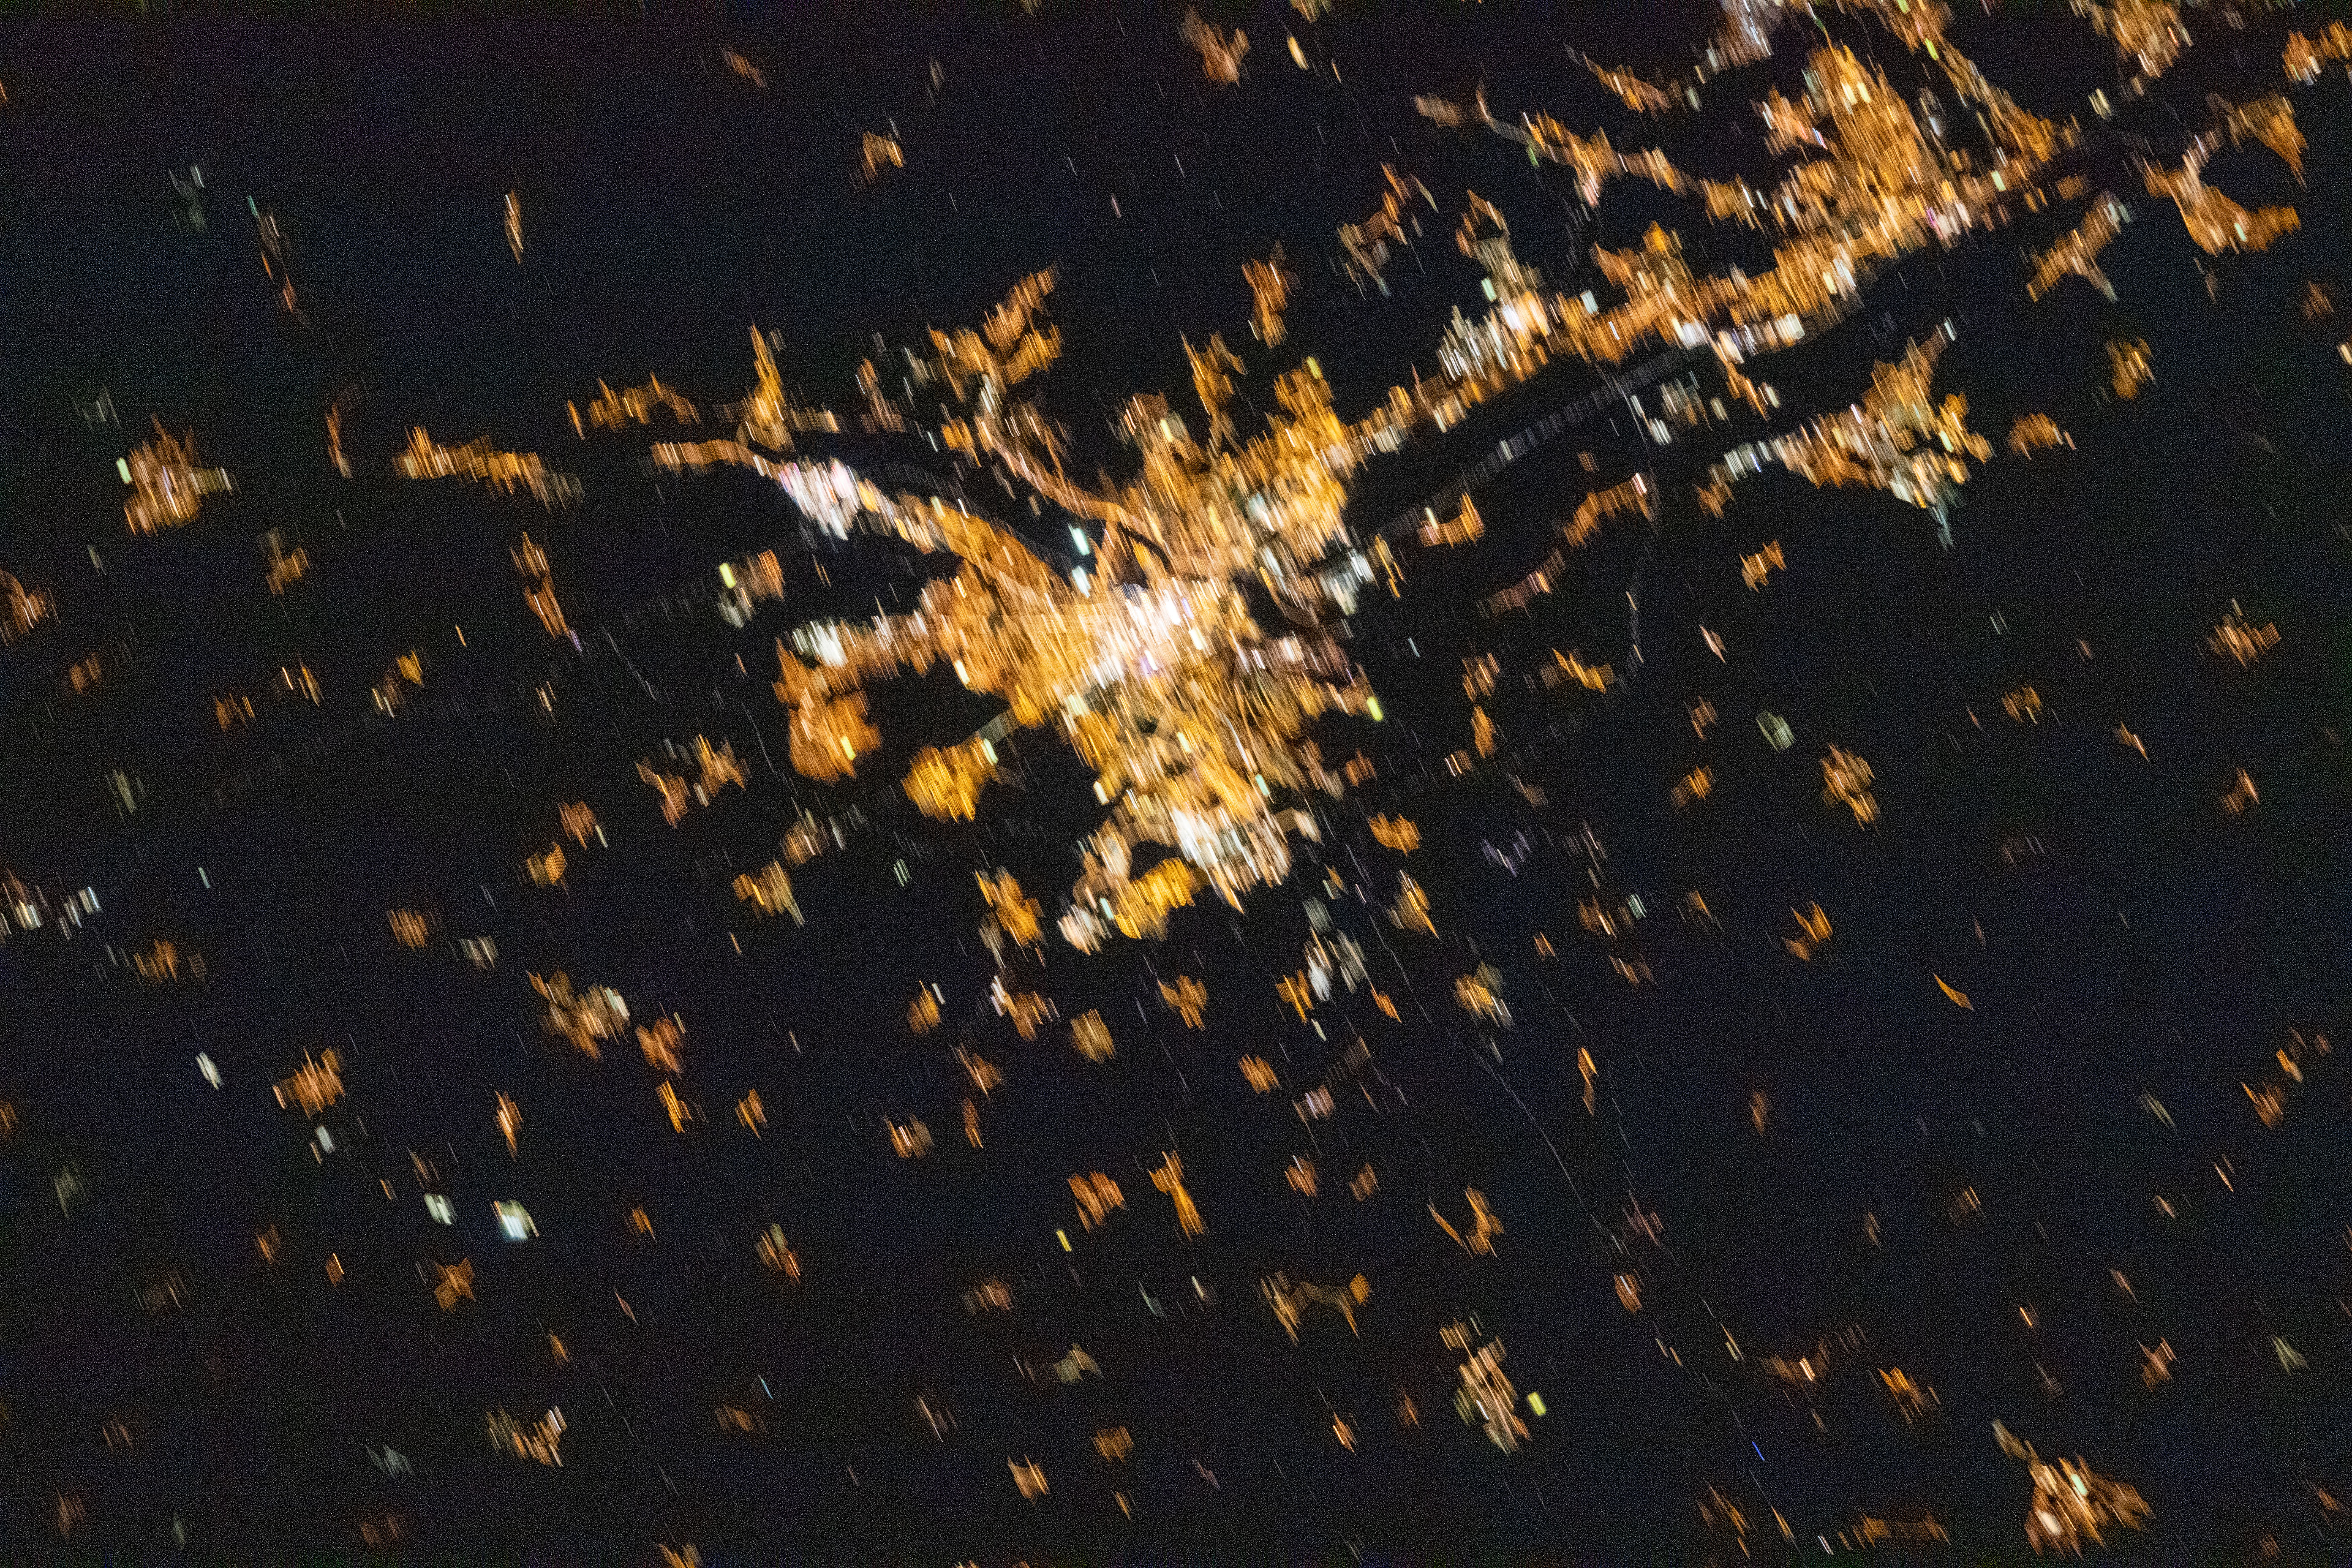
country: FRANCE
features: METZ FRANCE,NIGHTTIME
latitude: 49.1
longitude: 6.2
